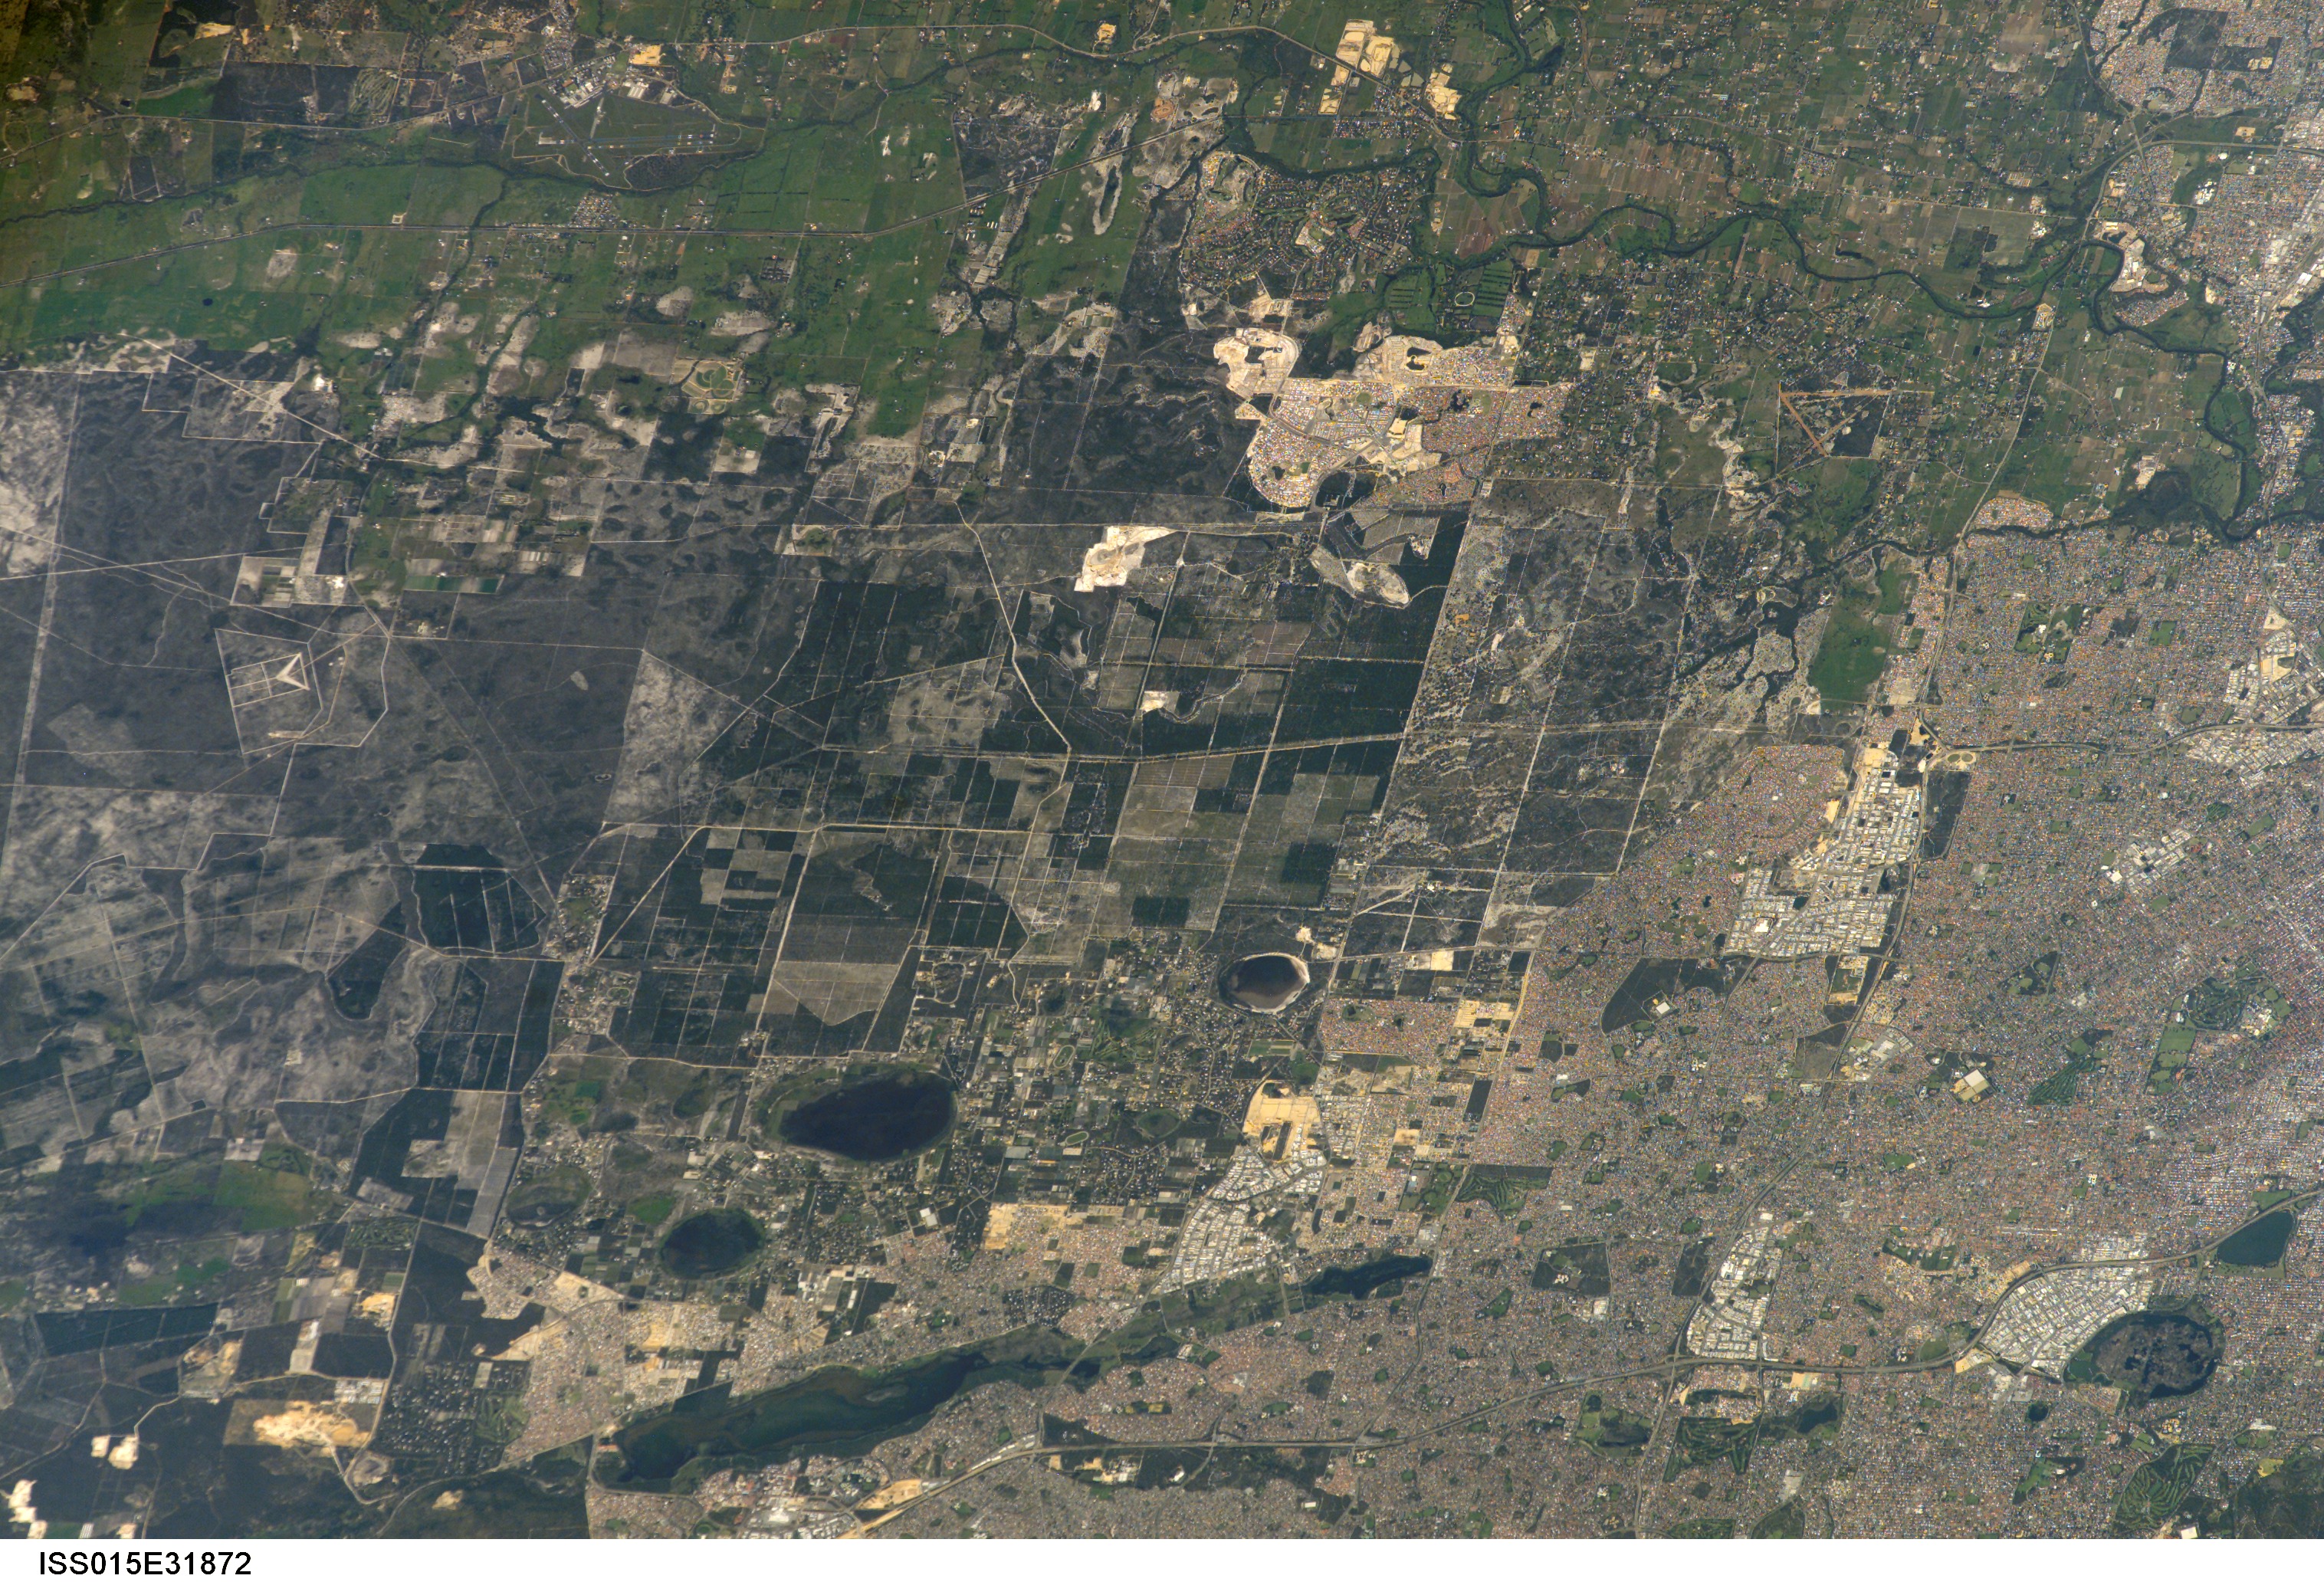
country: AUSTRALIA-WA
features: N. PERTH, WANNEROO, SWAN R. V.
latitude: -31.8
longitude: 115.9
